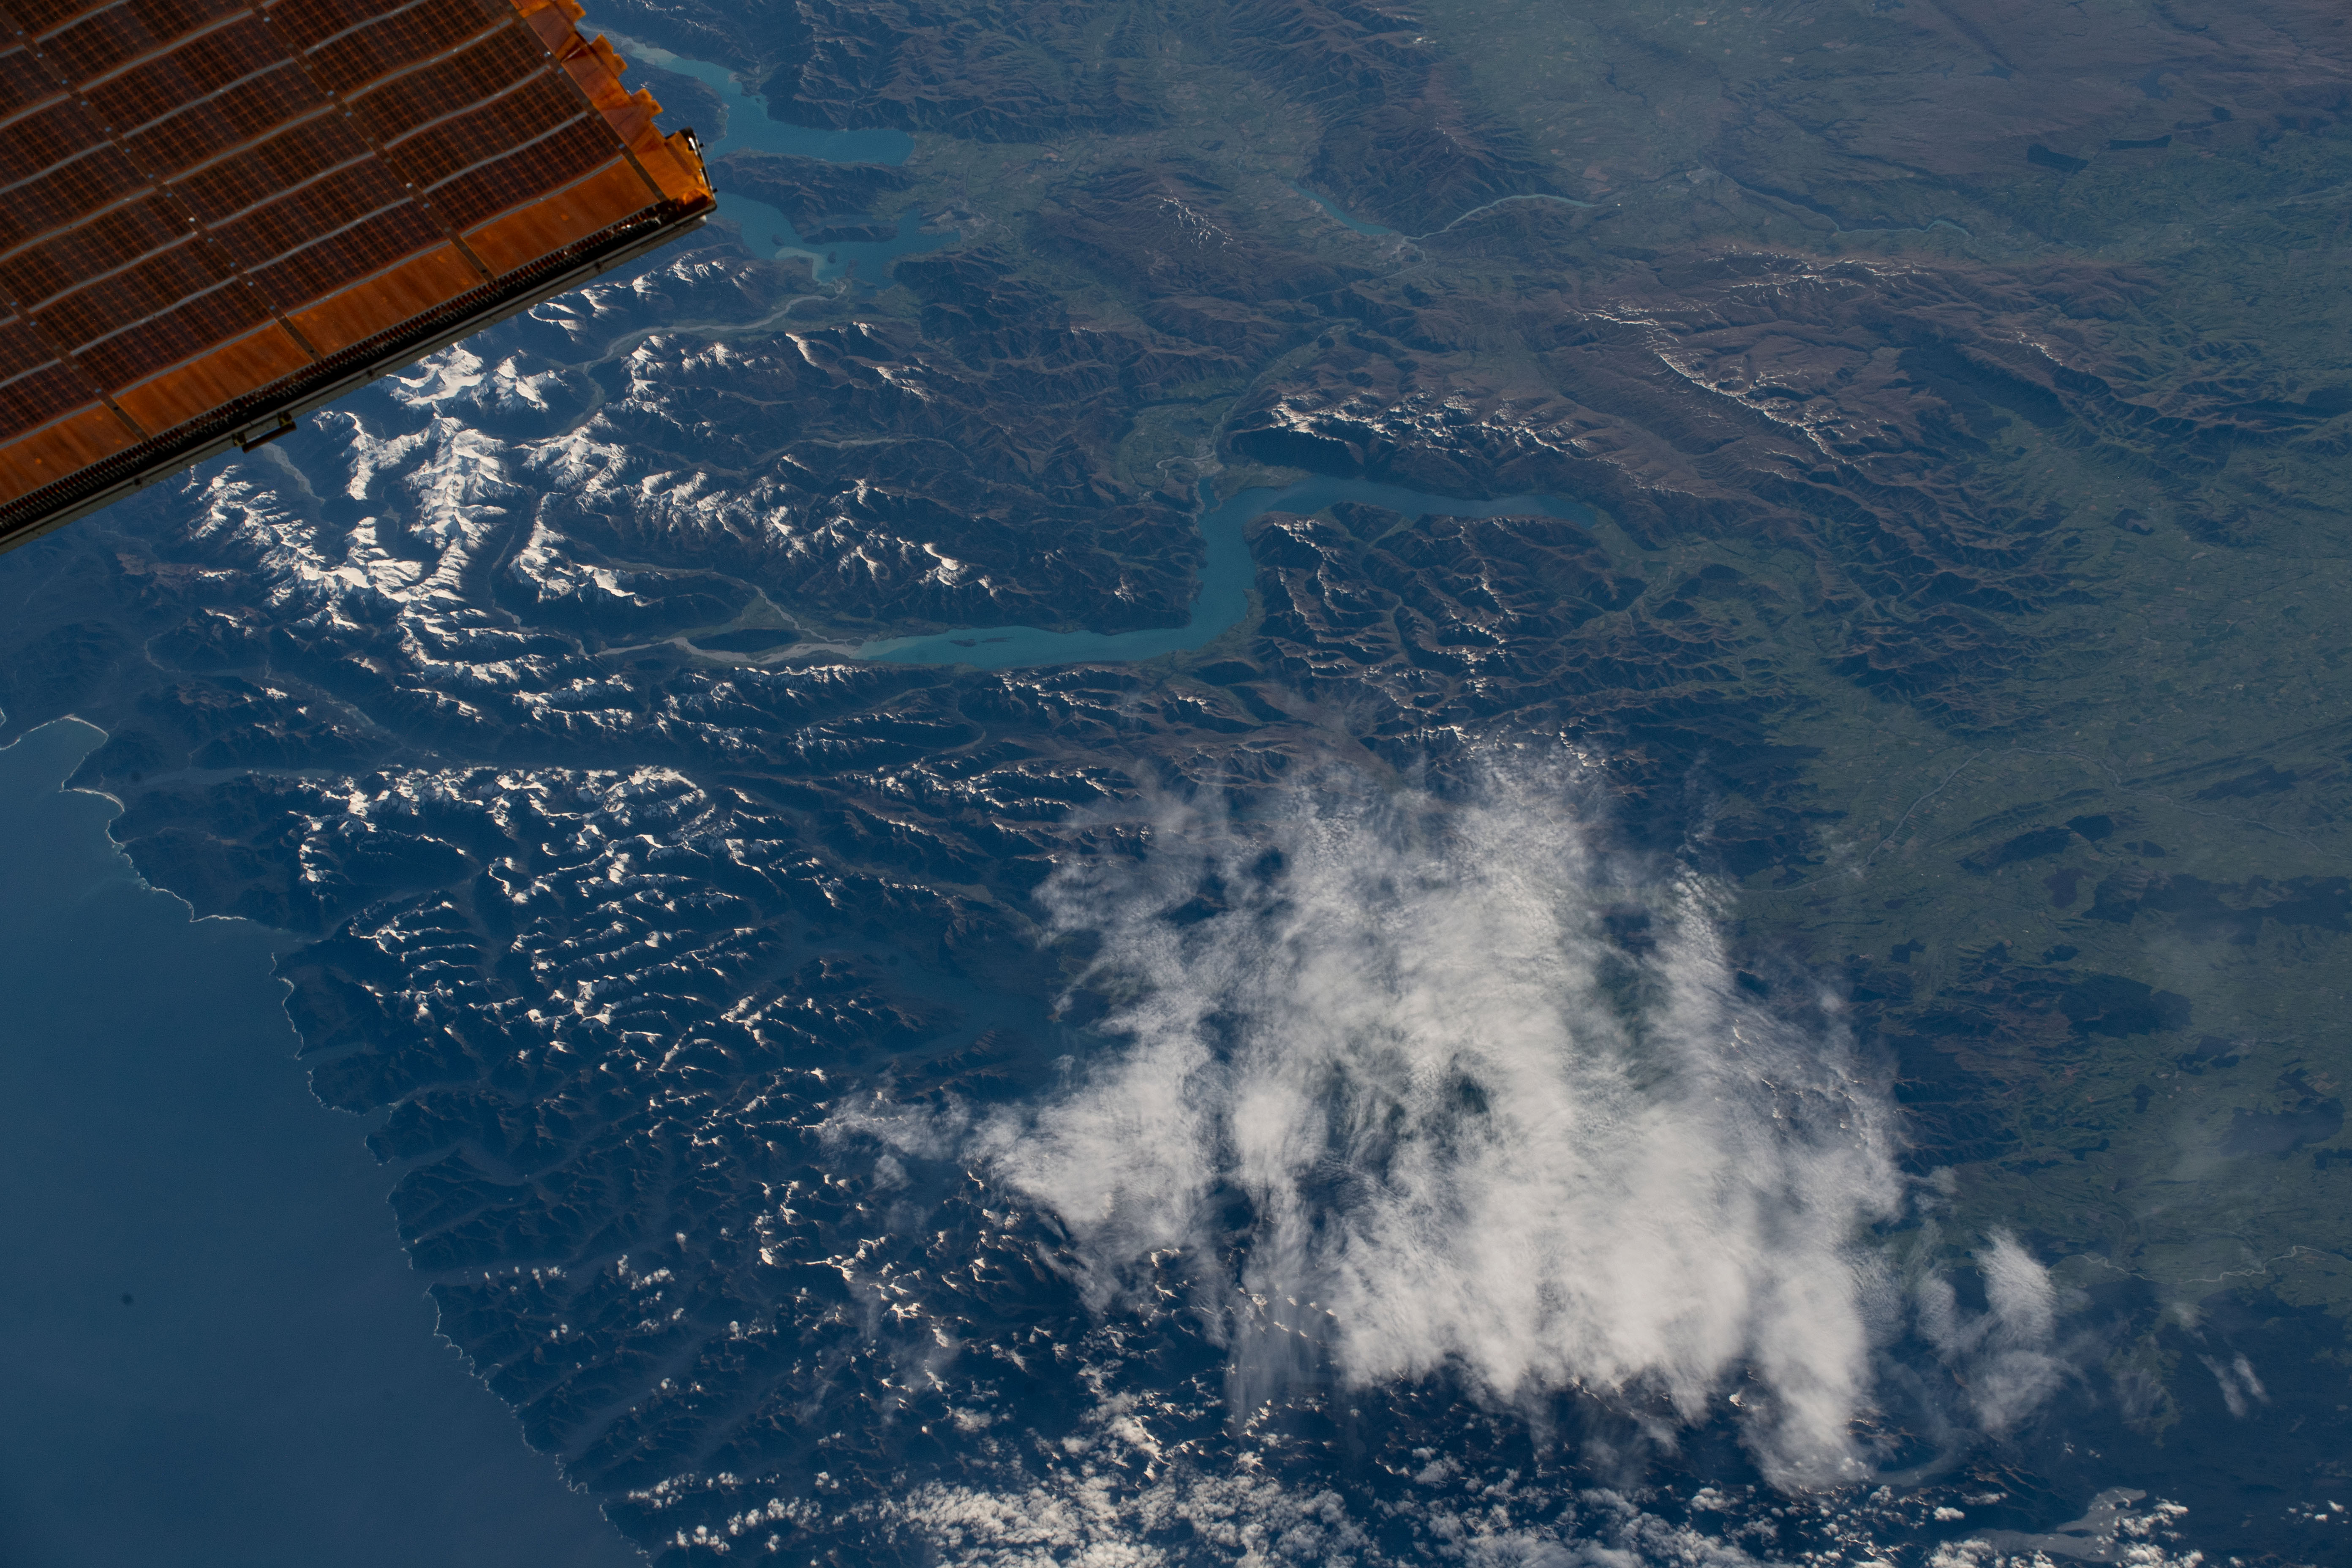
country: NEW ZEALAND-SI
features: SOUTH ISLAND, SOUTHERN ALPS MOUNTAINS, LAKE WAKATIPU
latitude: -45.3
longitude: 168.3
